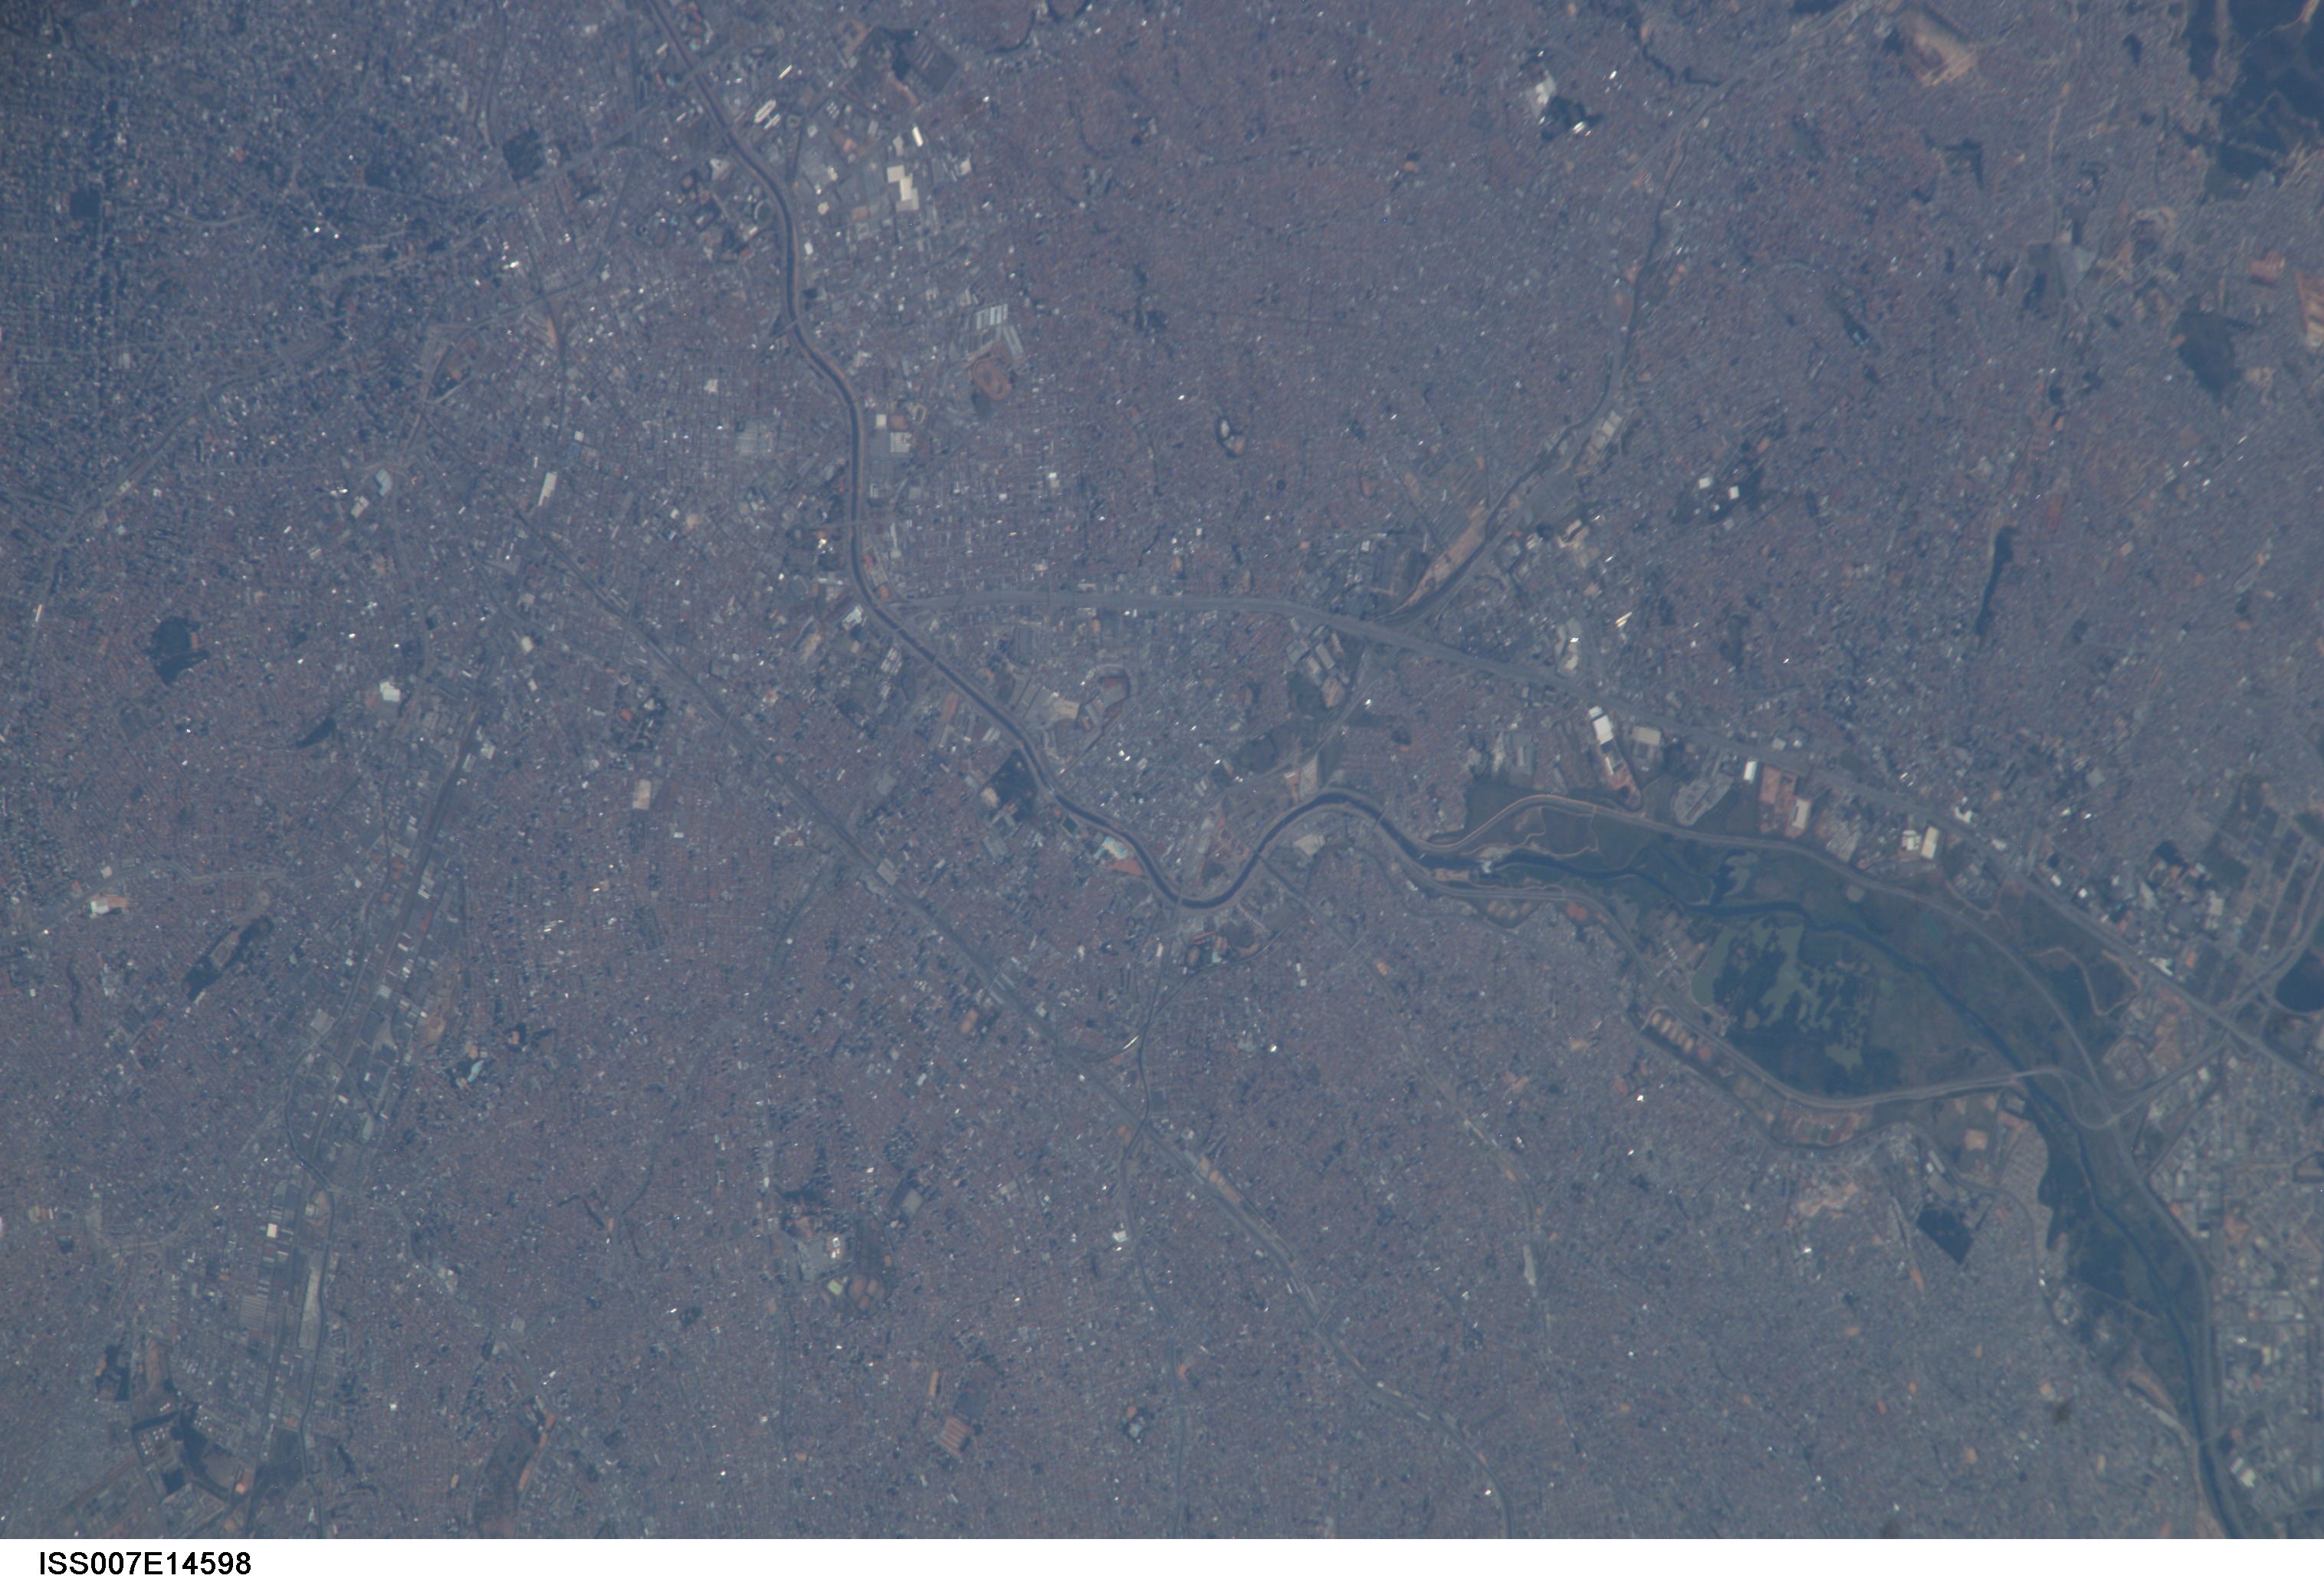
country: BRAZIL
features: SAO PAULO, TIETE RIVER, ROADWAYS
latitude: -23.5
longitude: -46.5
